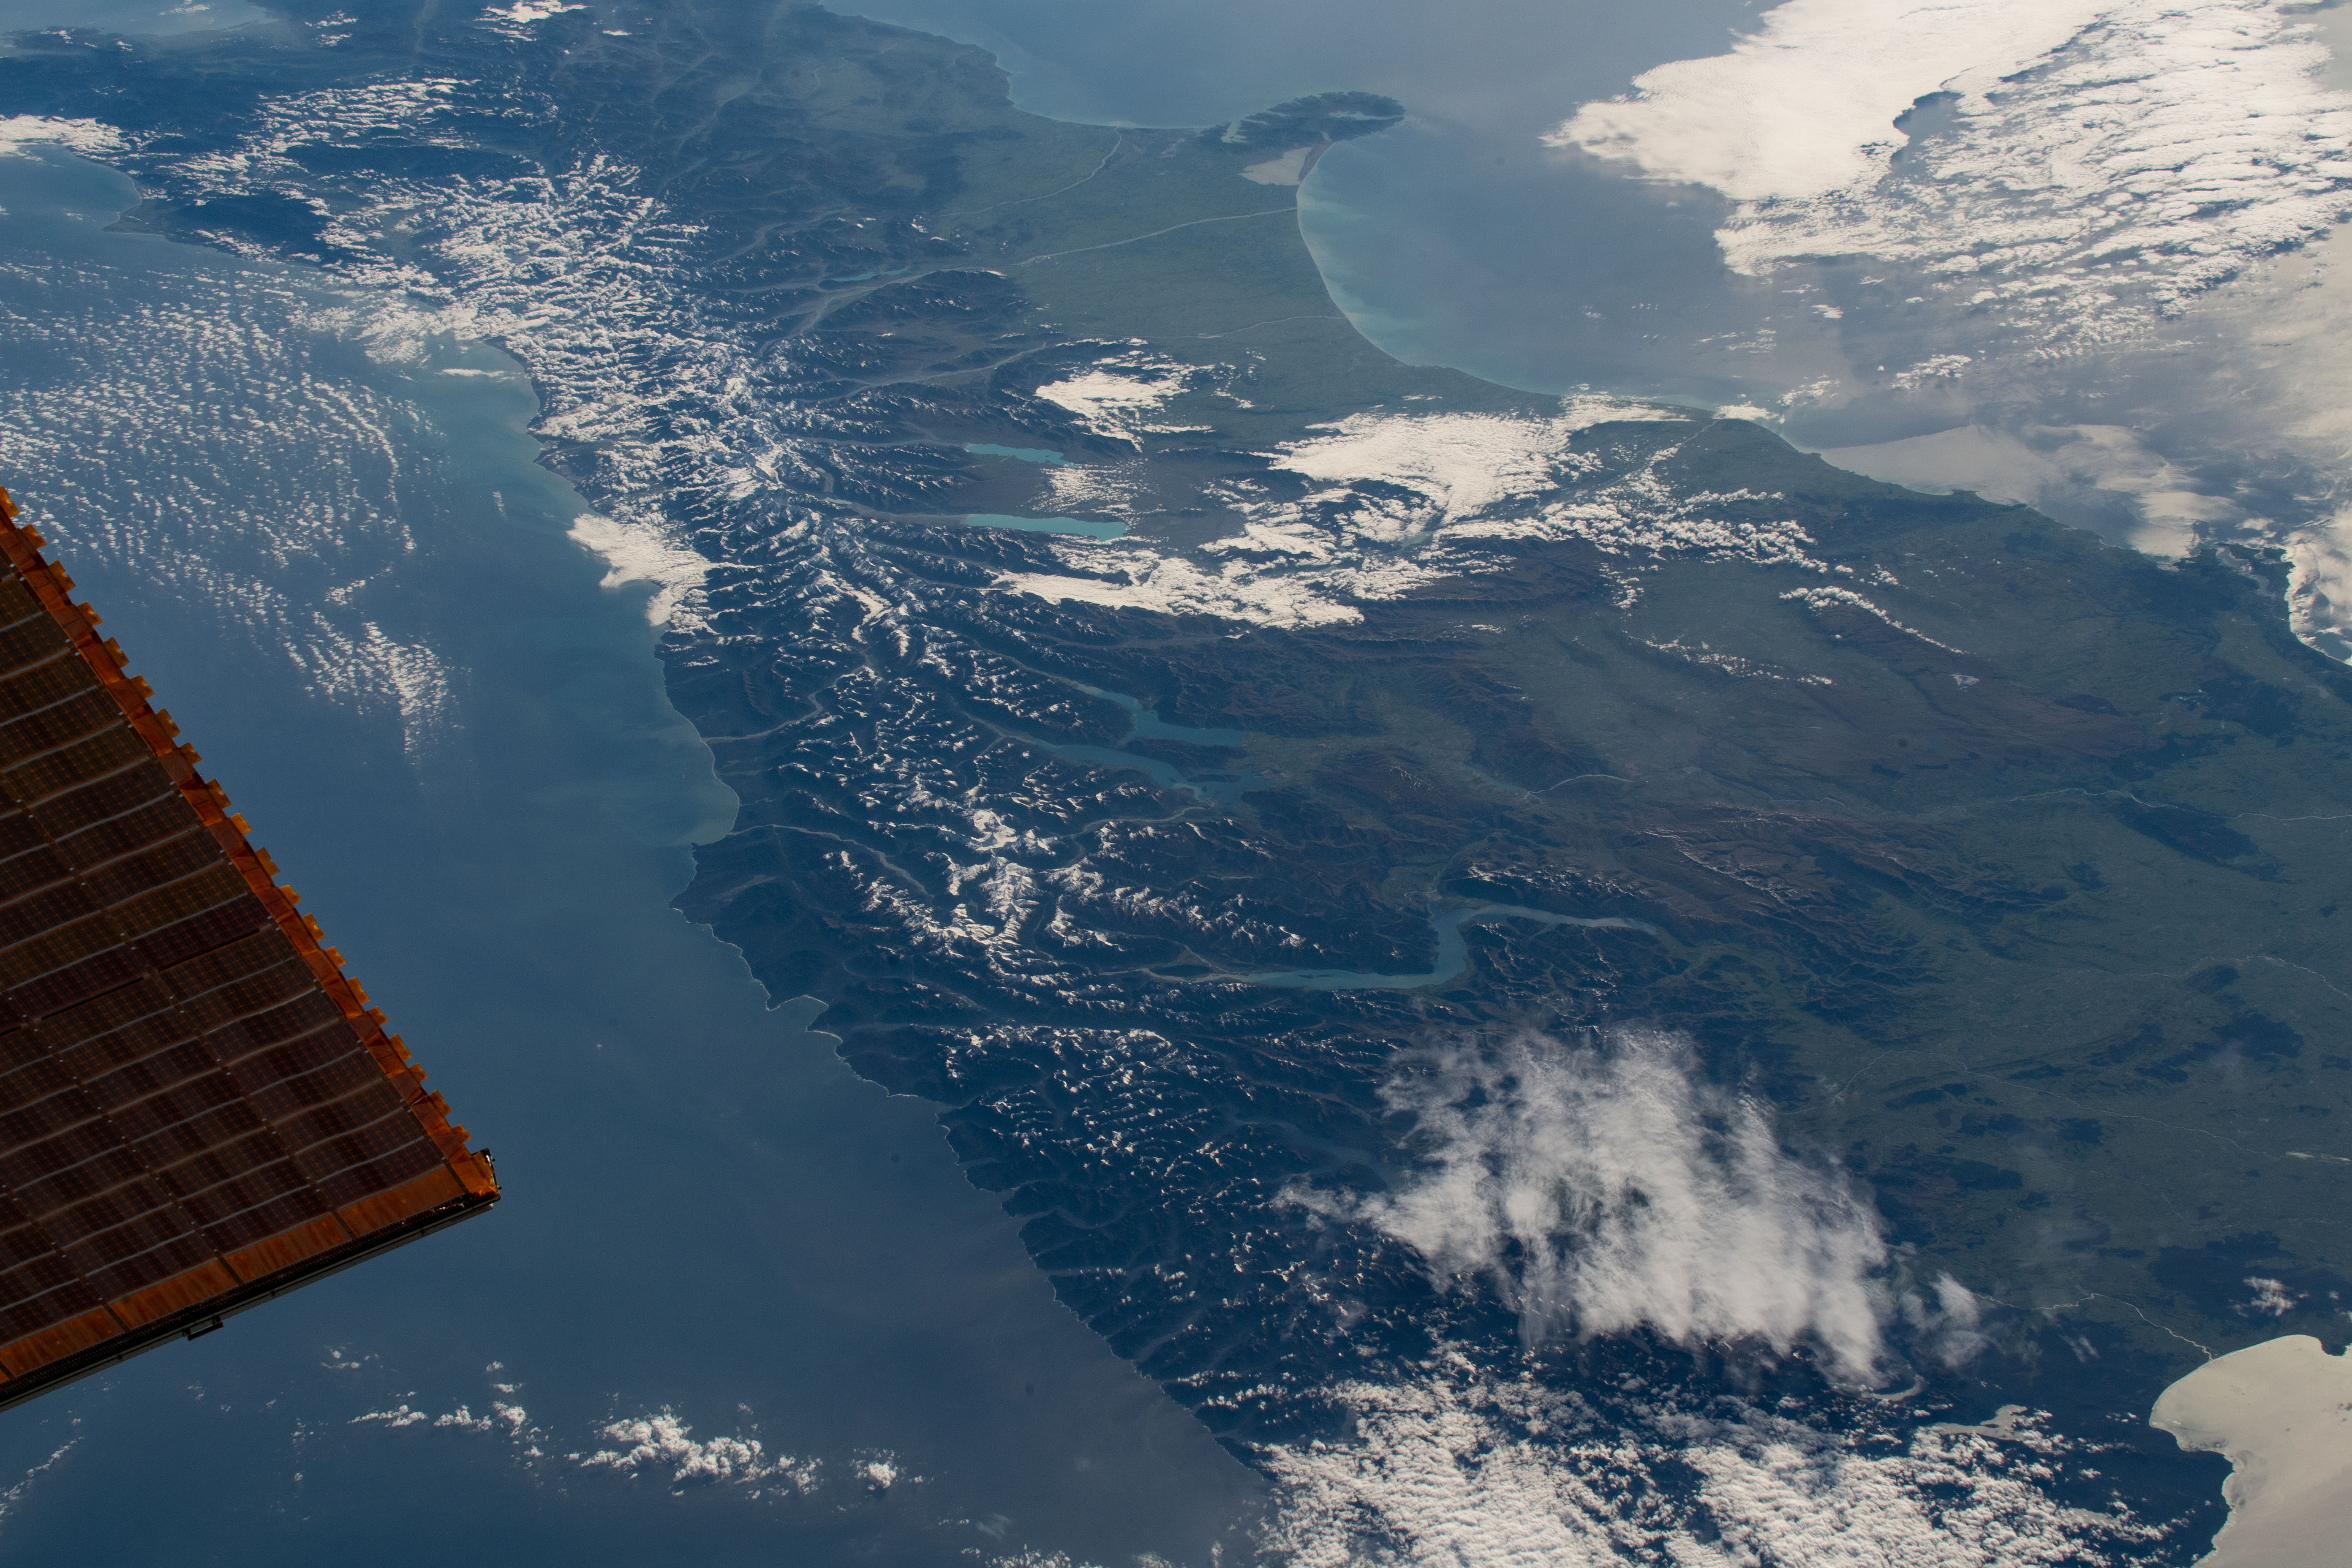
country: NEW ZEALAND-SI
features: SOUTH ISLAND, SOUTHERN ALPS MOUNTAINS, LAKE WAKATIPU, LAKE PUKAKI
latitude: -45.0
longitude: 169.0
